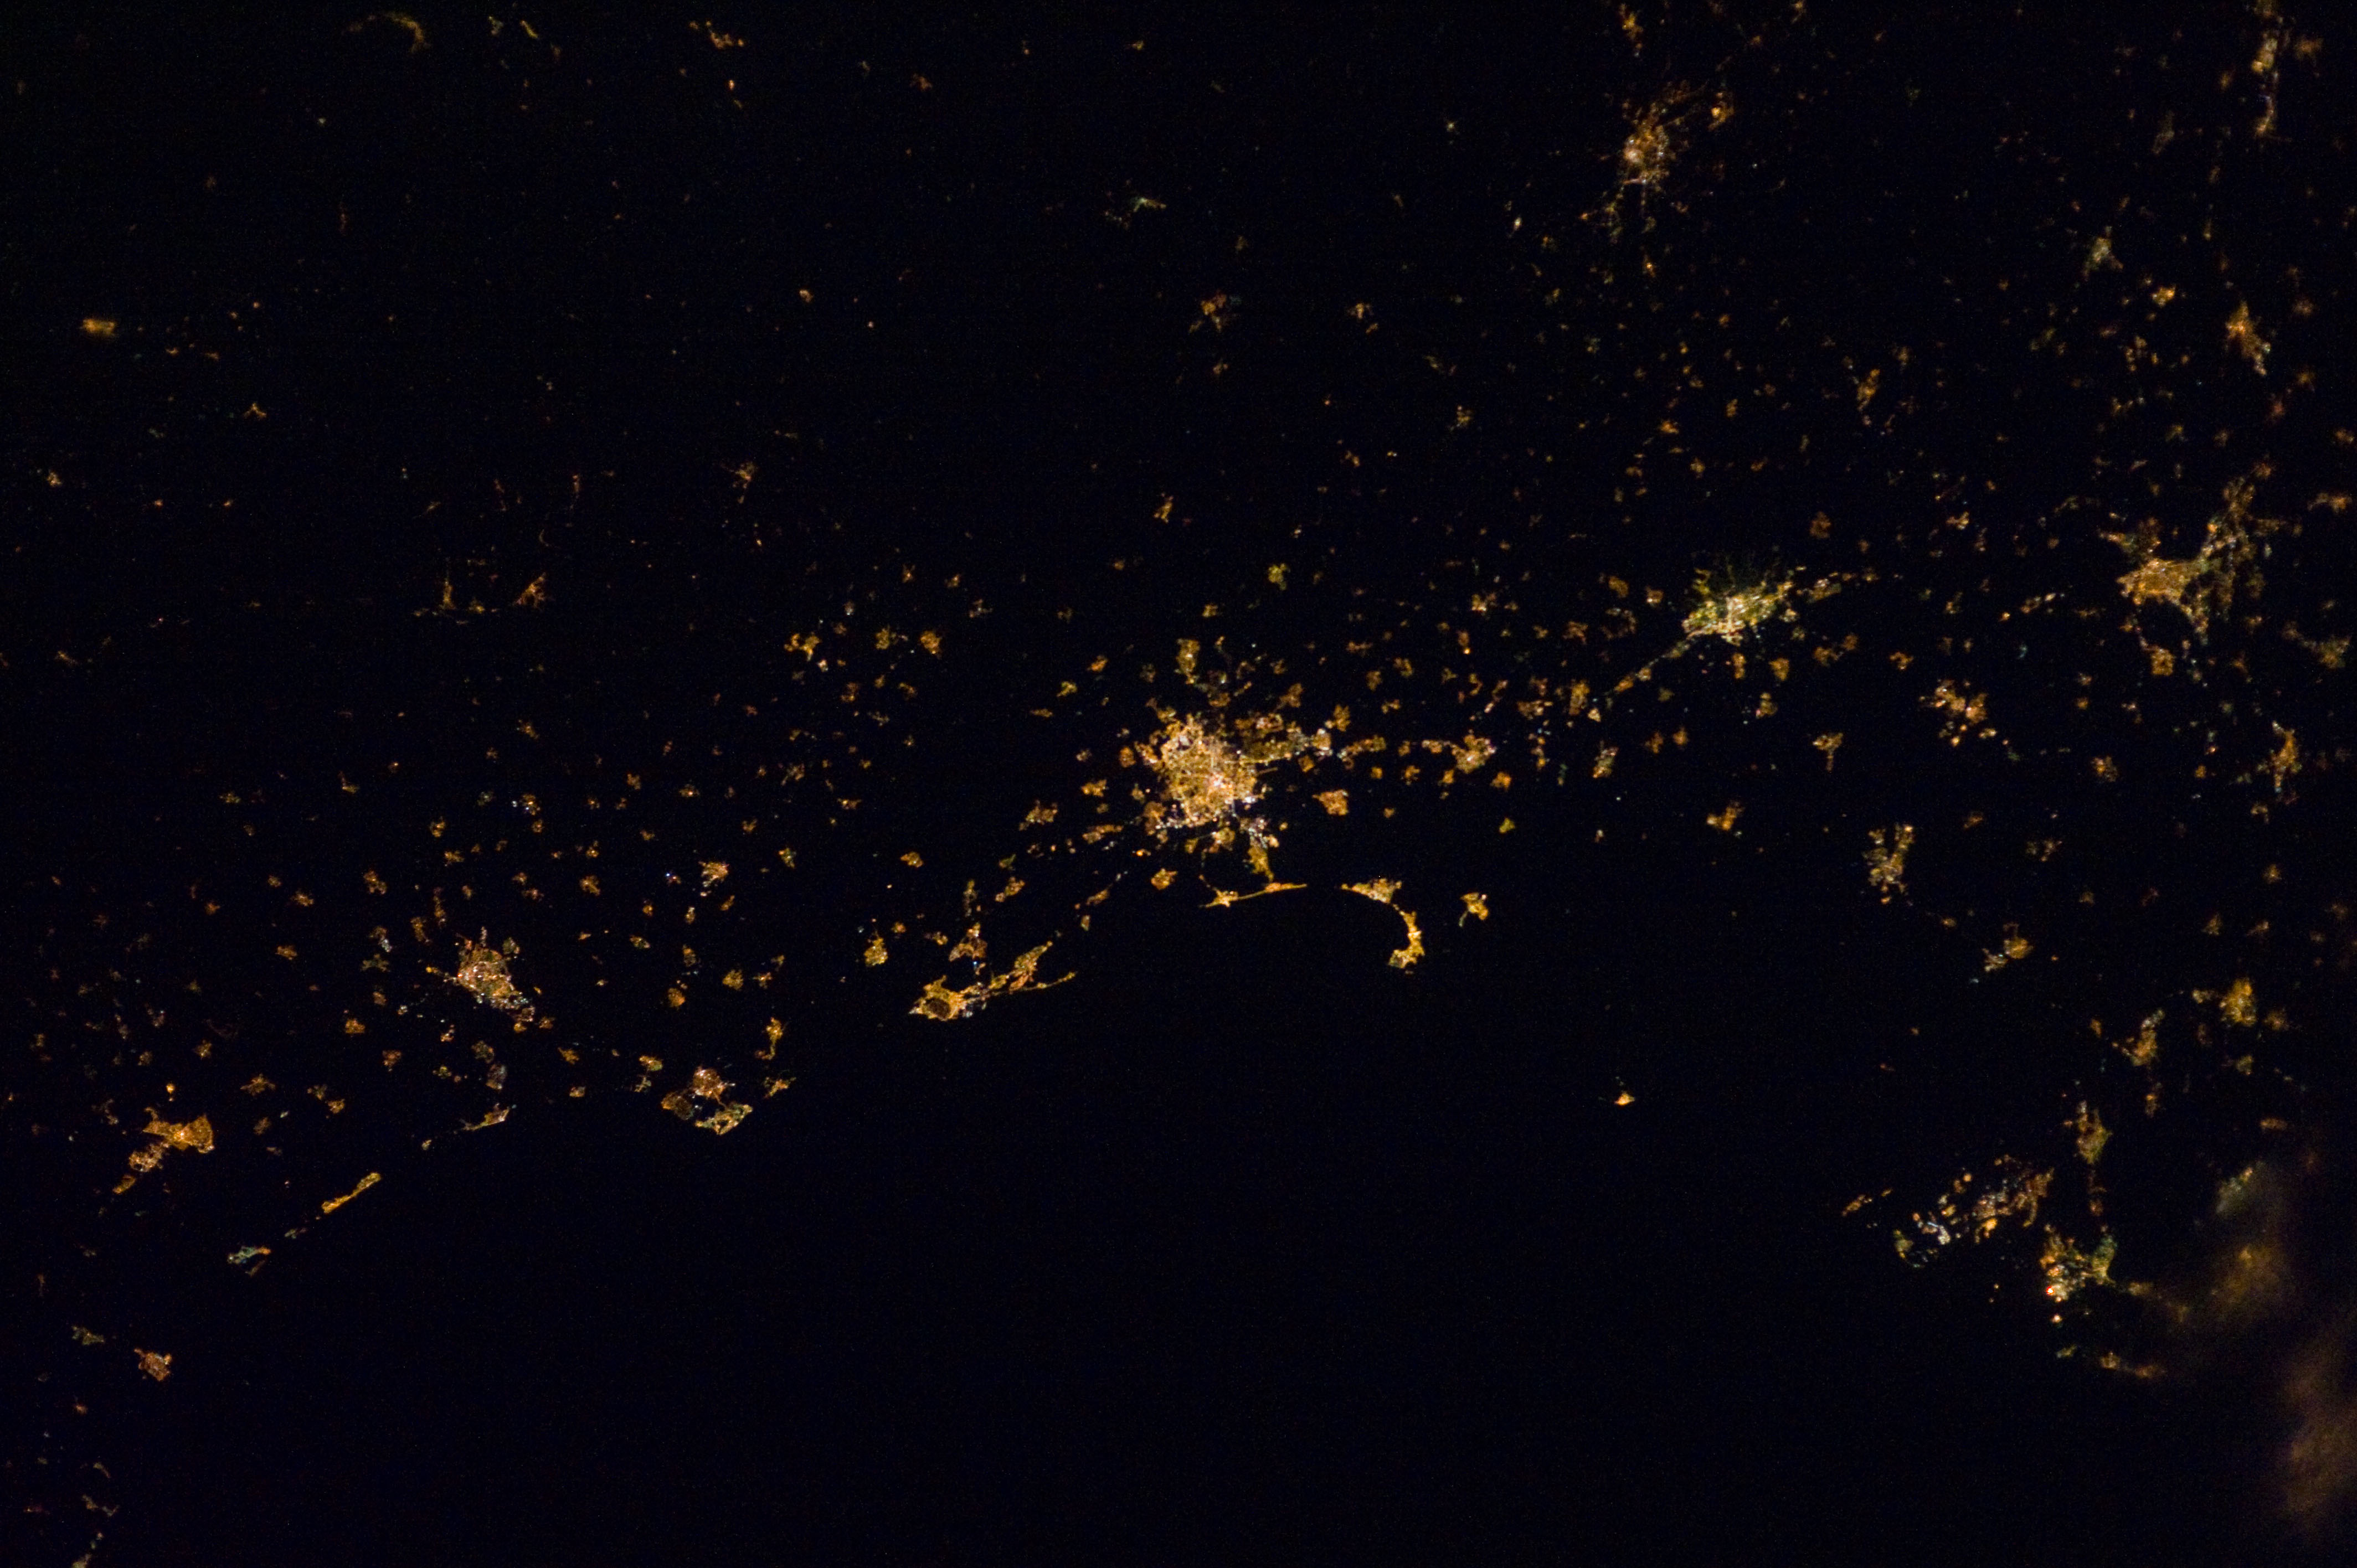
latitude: 43.6
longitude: 3.9
